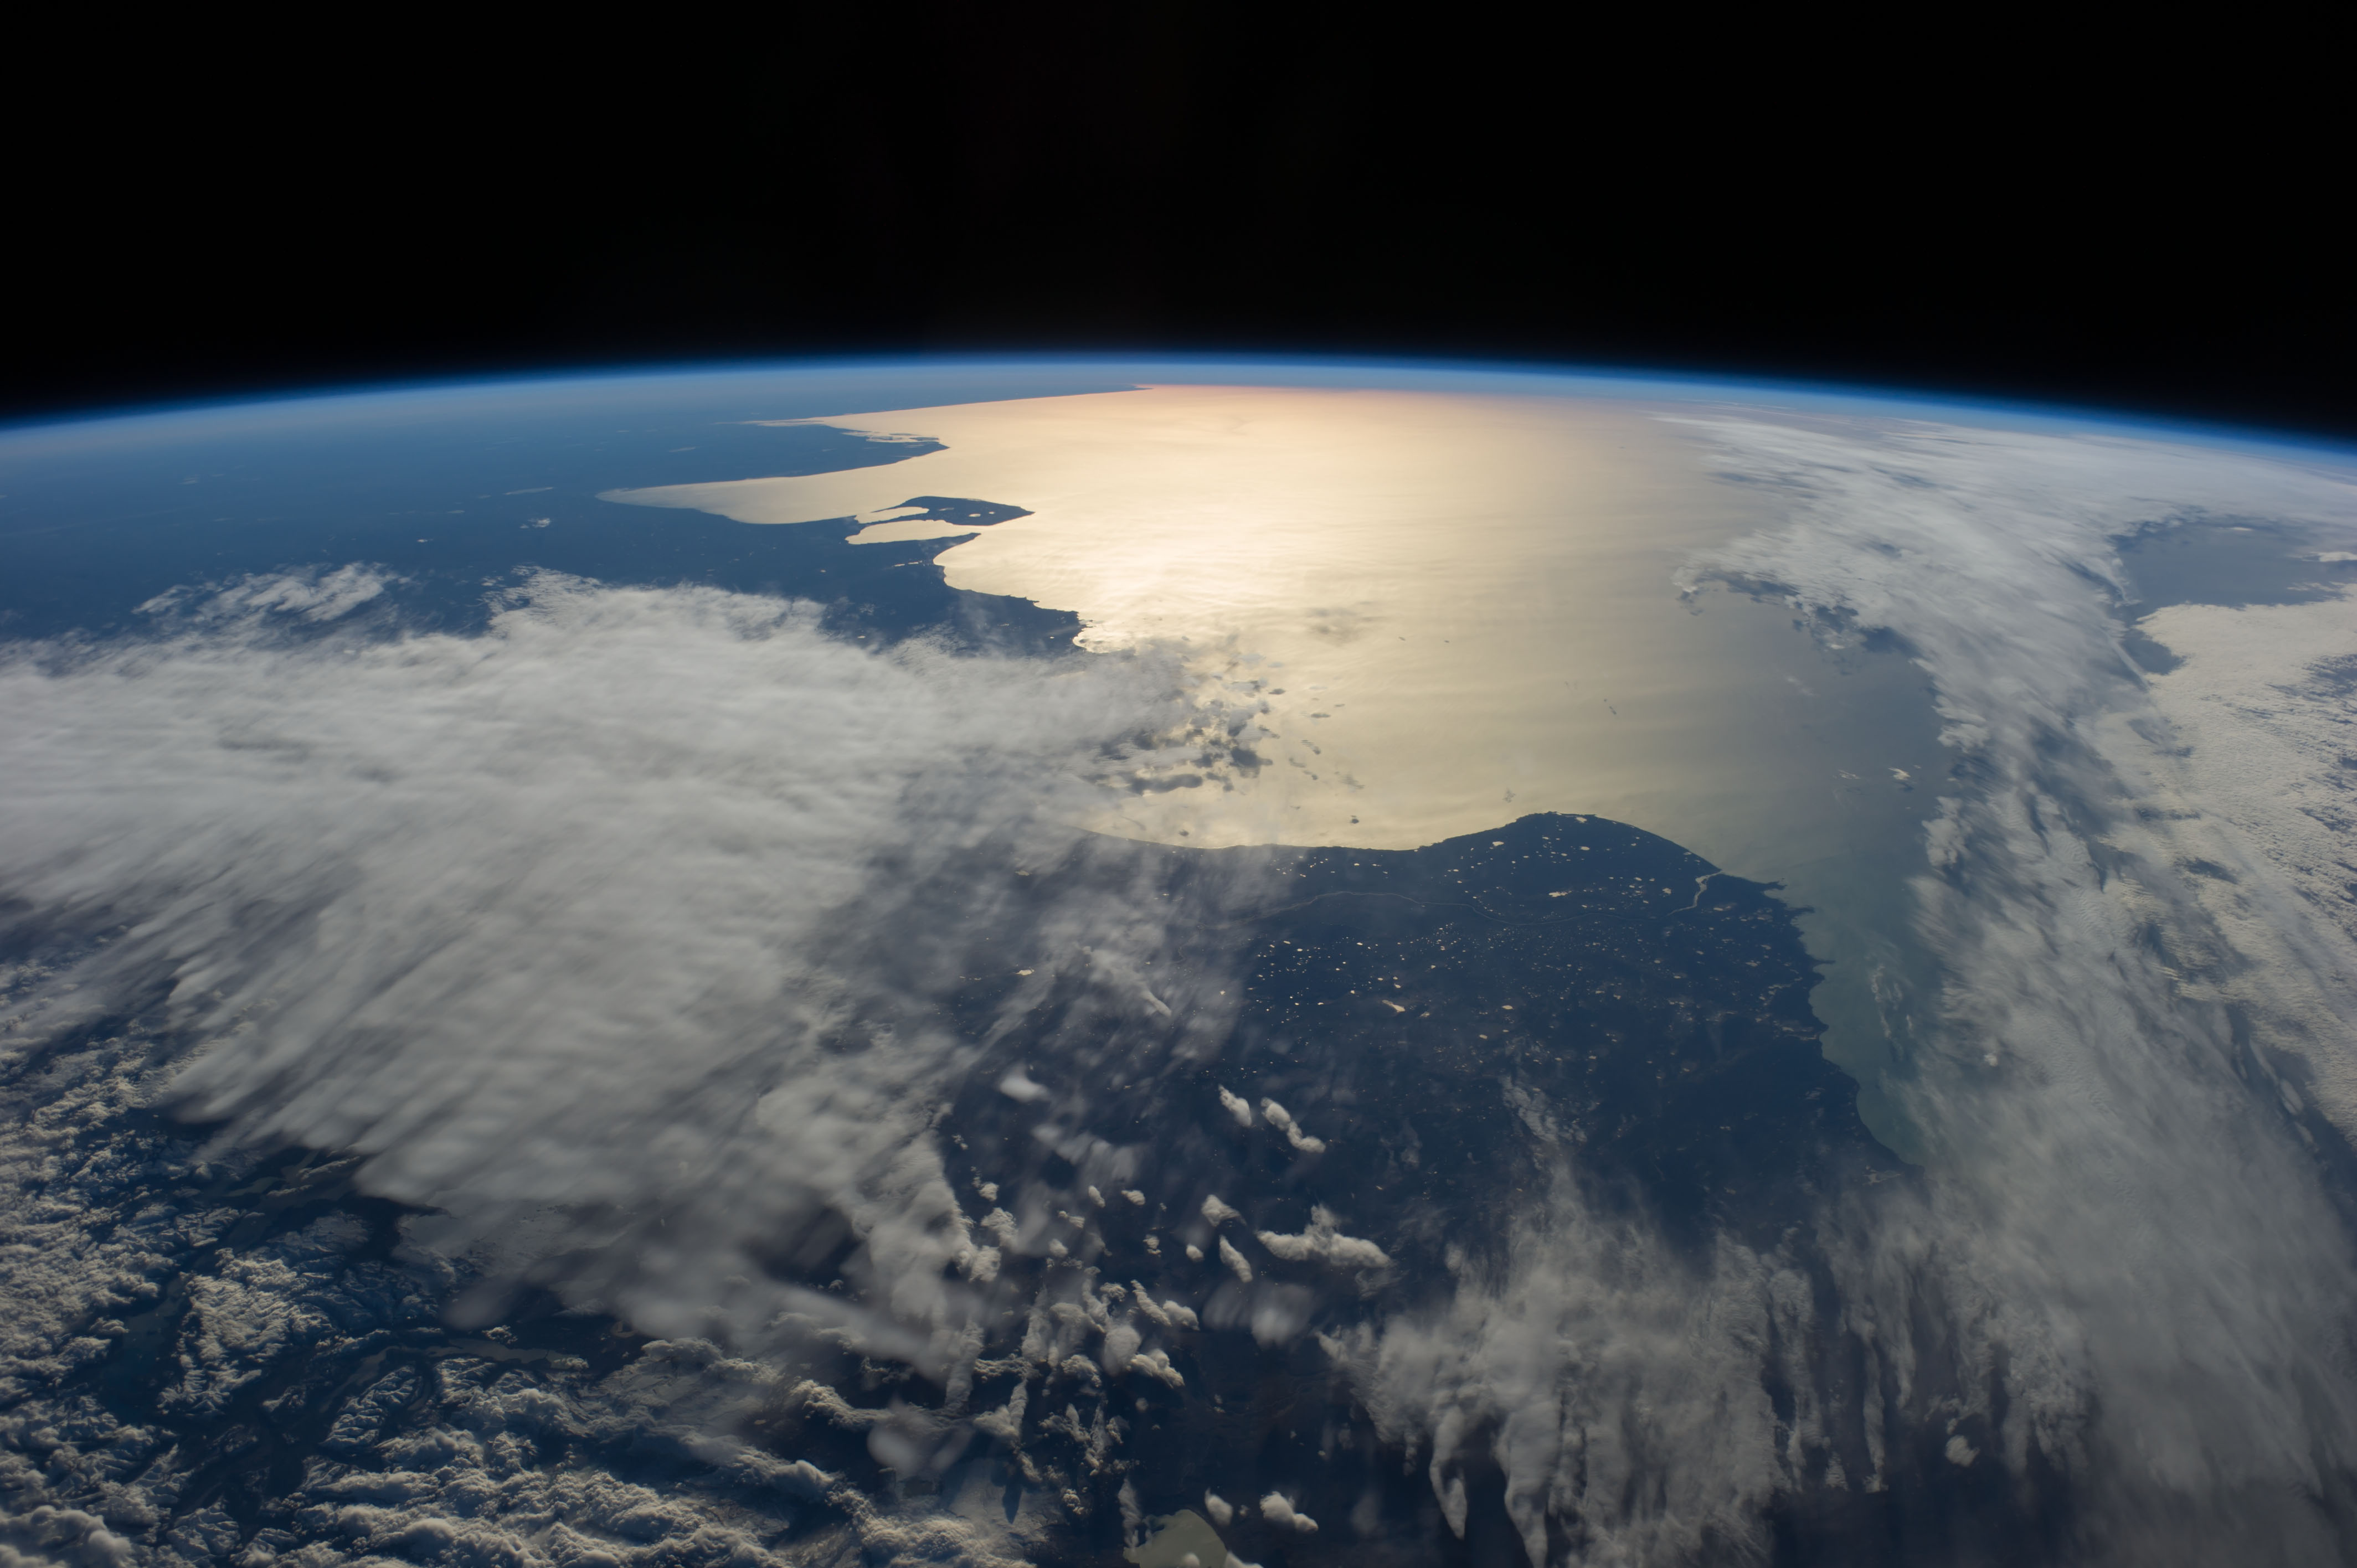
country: ARGENTINA
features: COAST, ATLANTIC OCEAN
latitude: -45.6
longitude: -66.3
